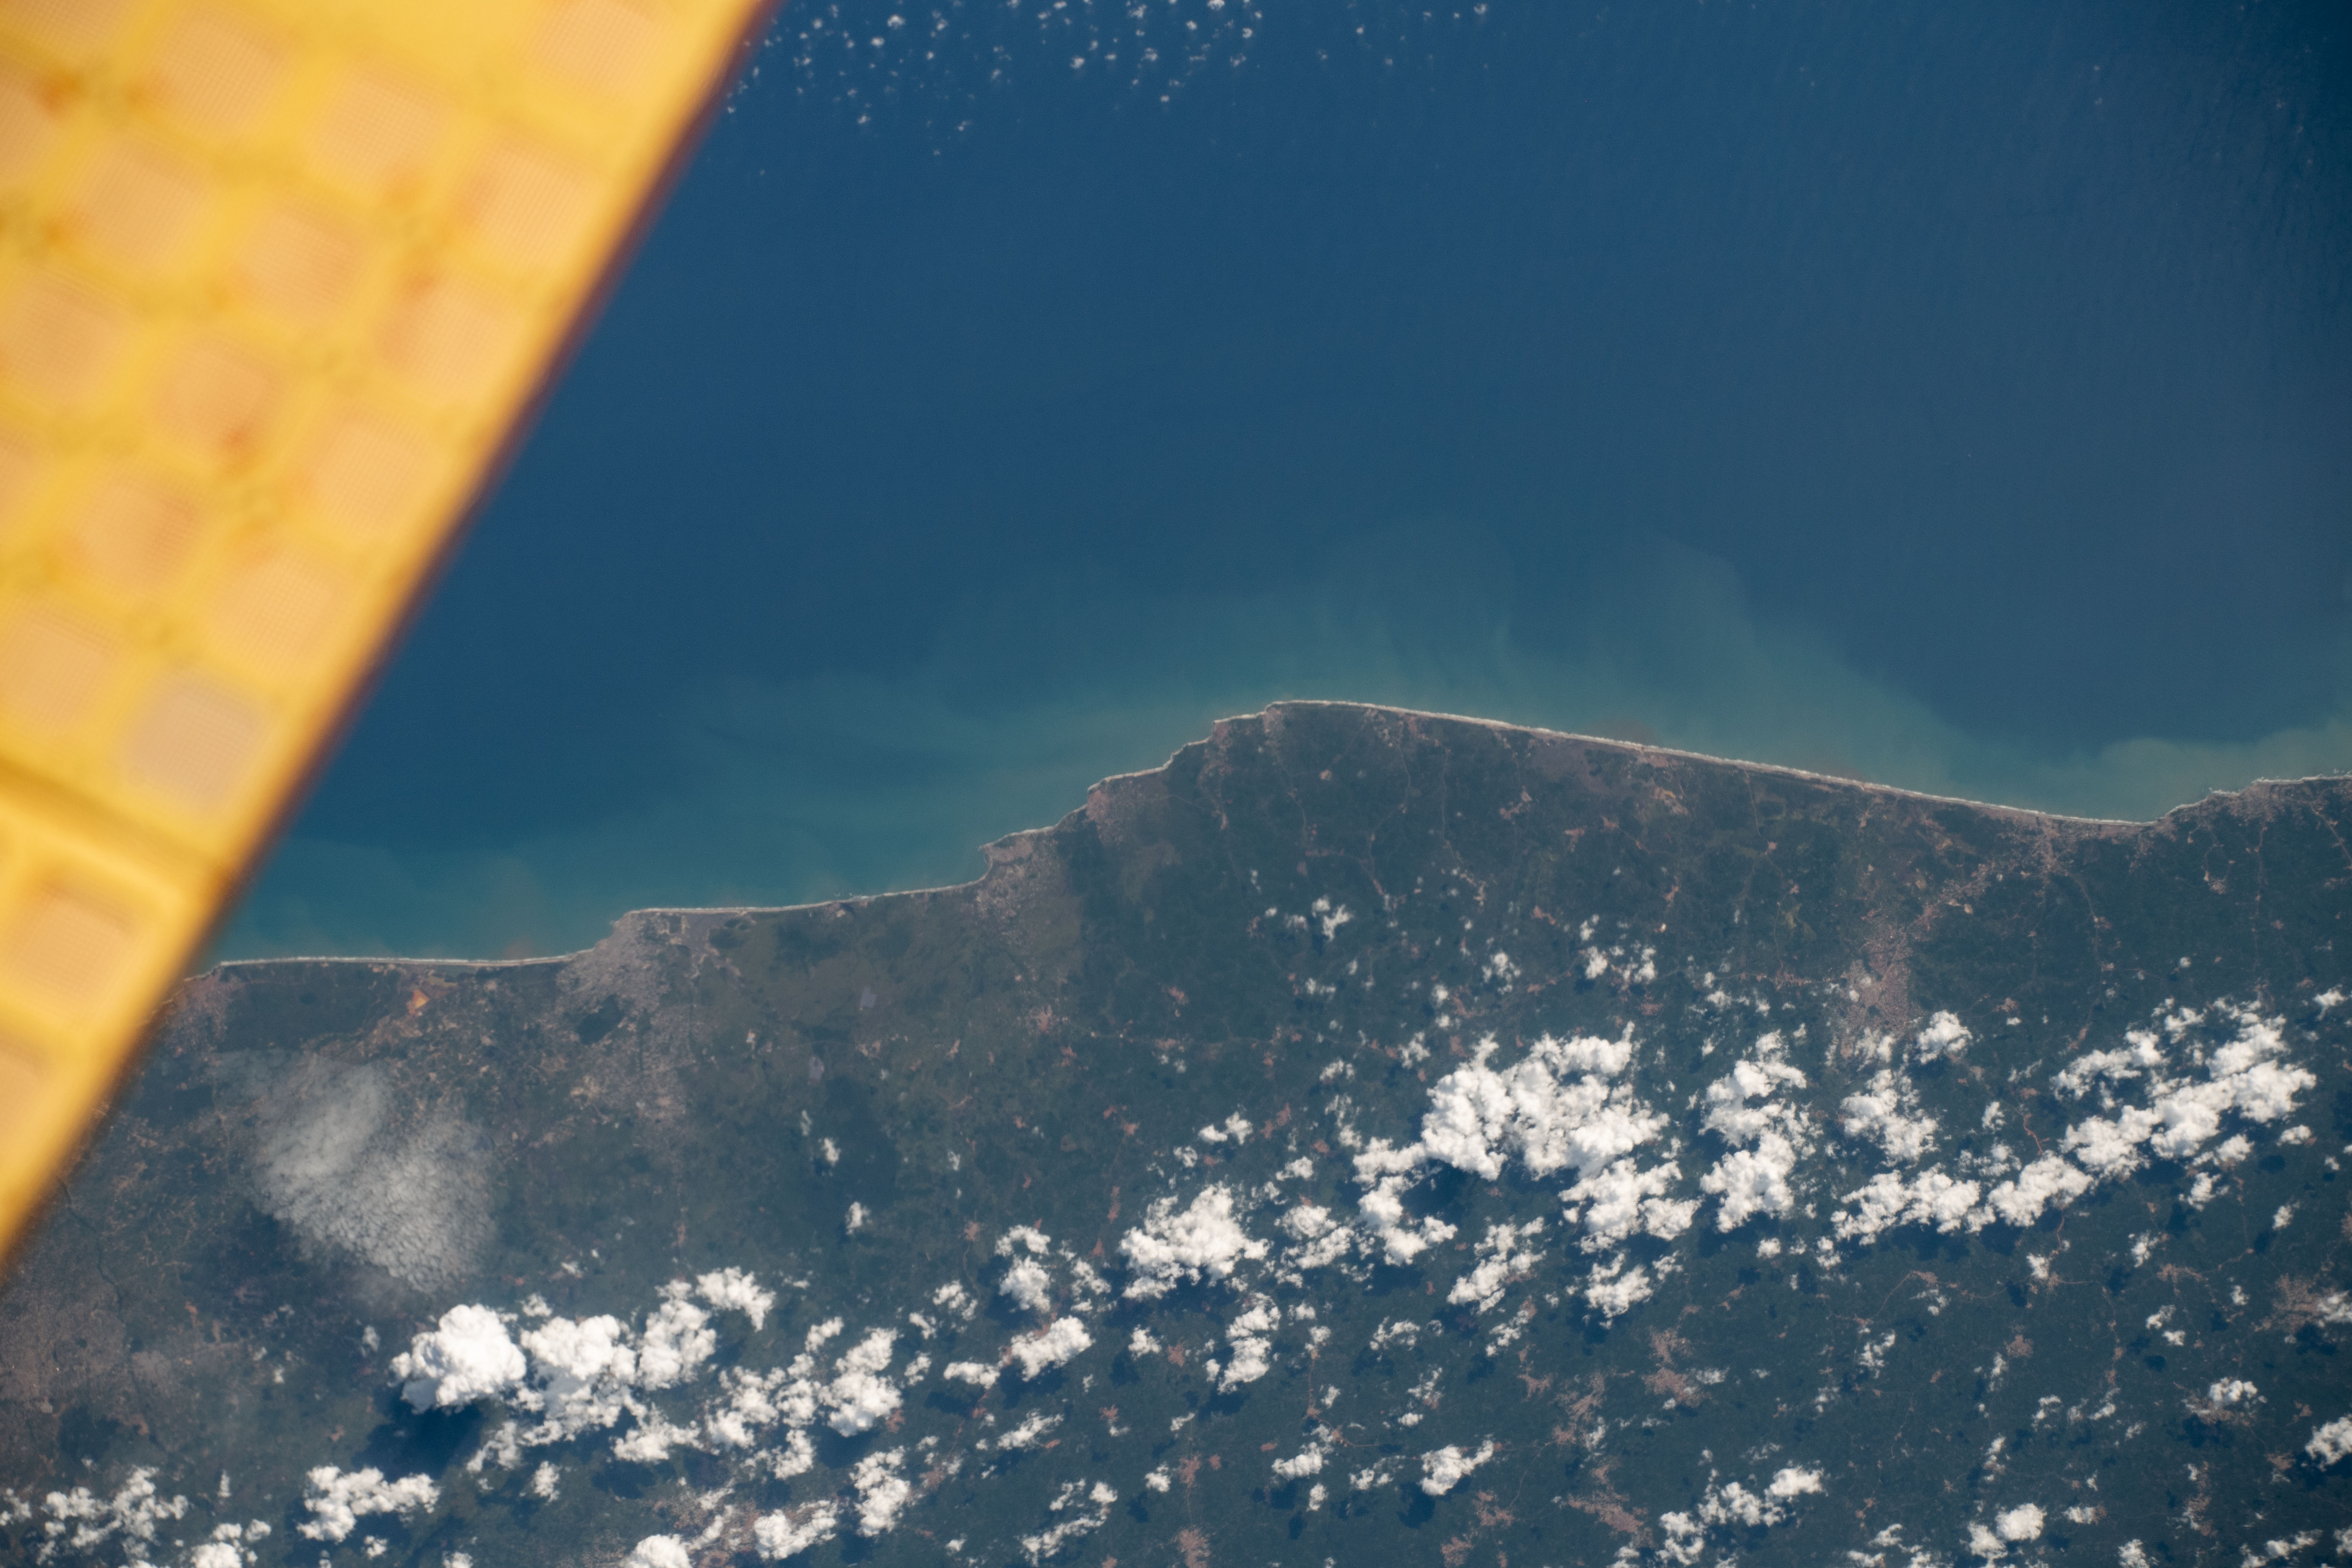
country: GHANA
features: SENYA BERAKU
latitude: 5.4
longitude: -0.5
